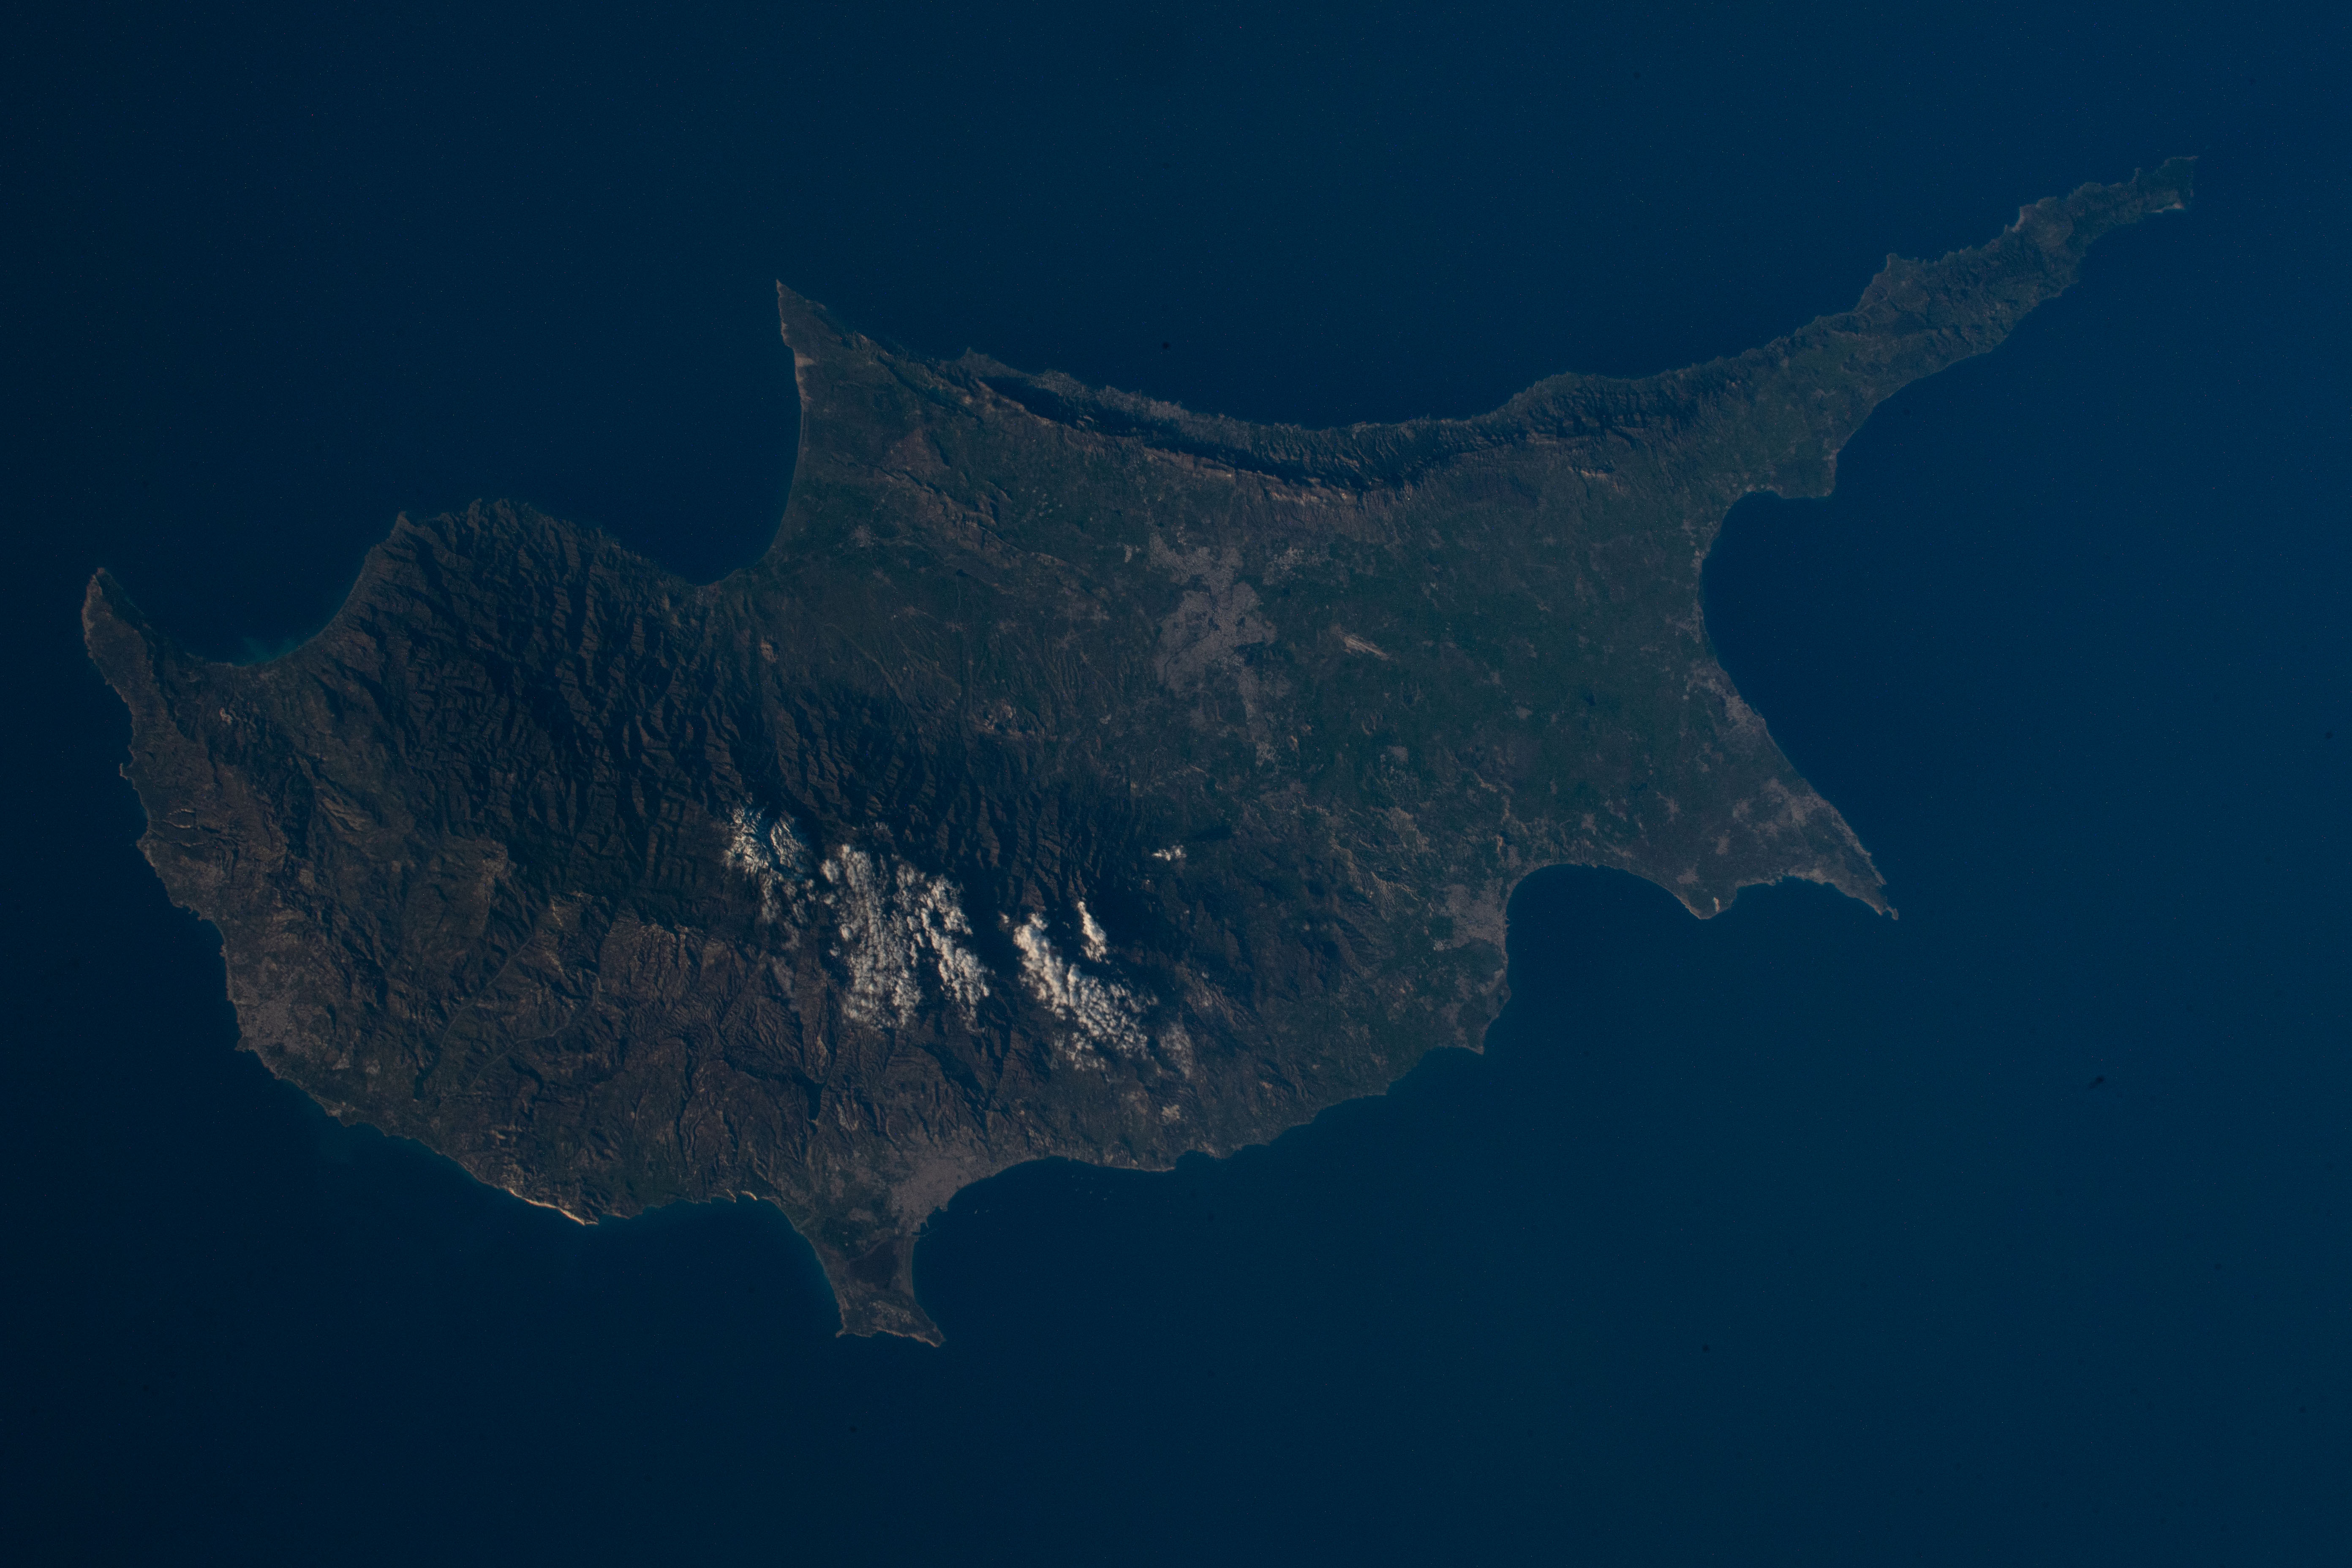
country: CYPRUS
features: AYIA NAPA,CYPRUS,NICOSIA,GUZELYURT,LARNACA,LIMASSOL,PAPHOS,MEDITERRANEAN SEA,POLI CHRYSOCHOUS
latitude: 35.0
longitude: 33.3
